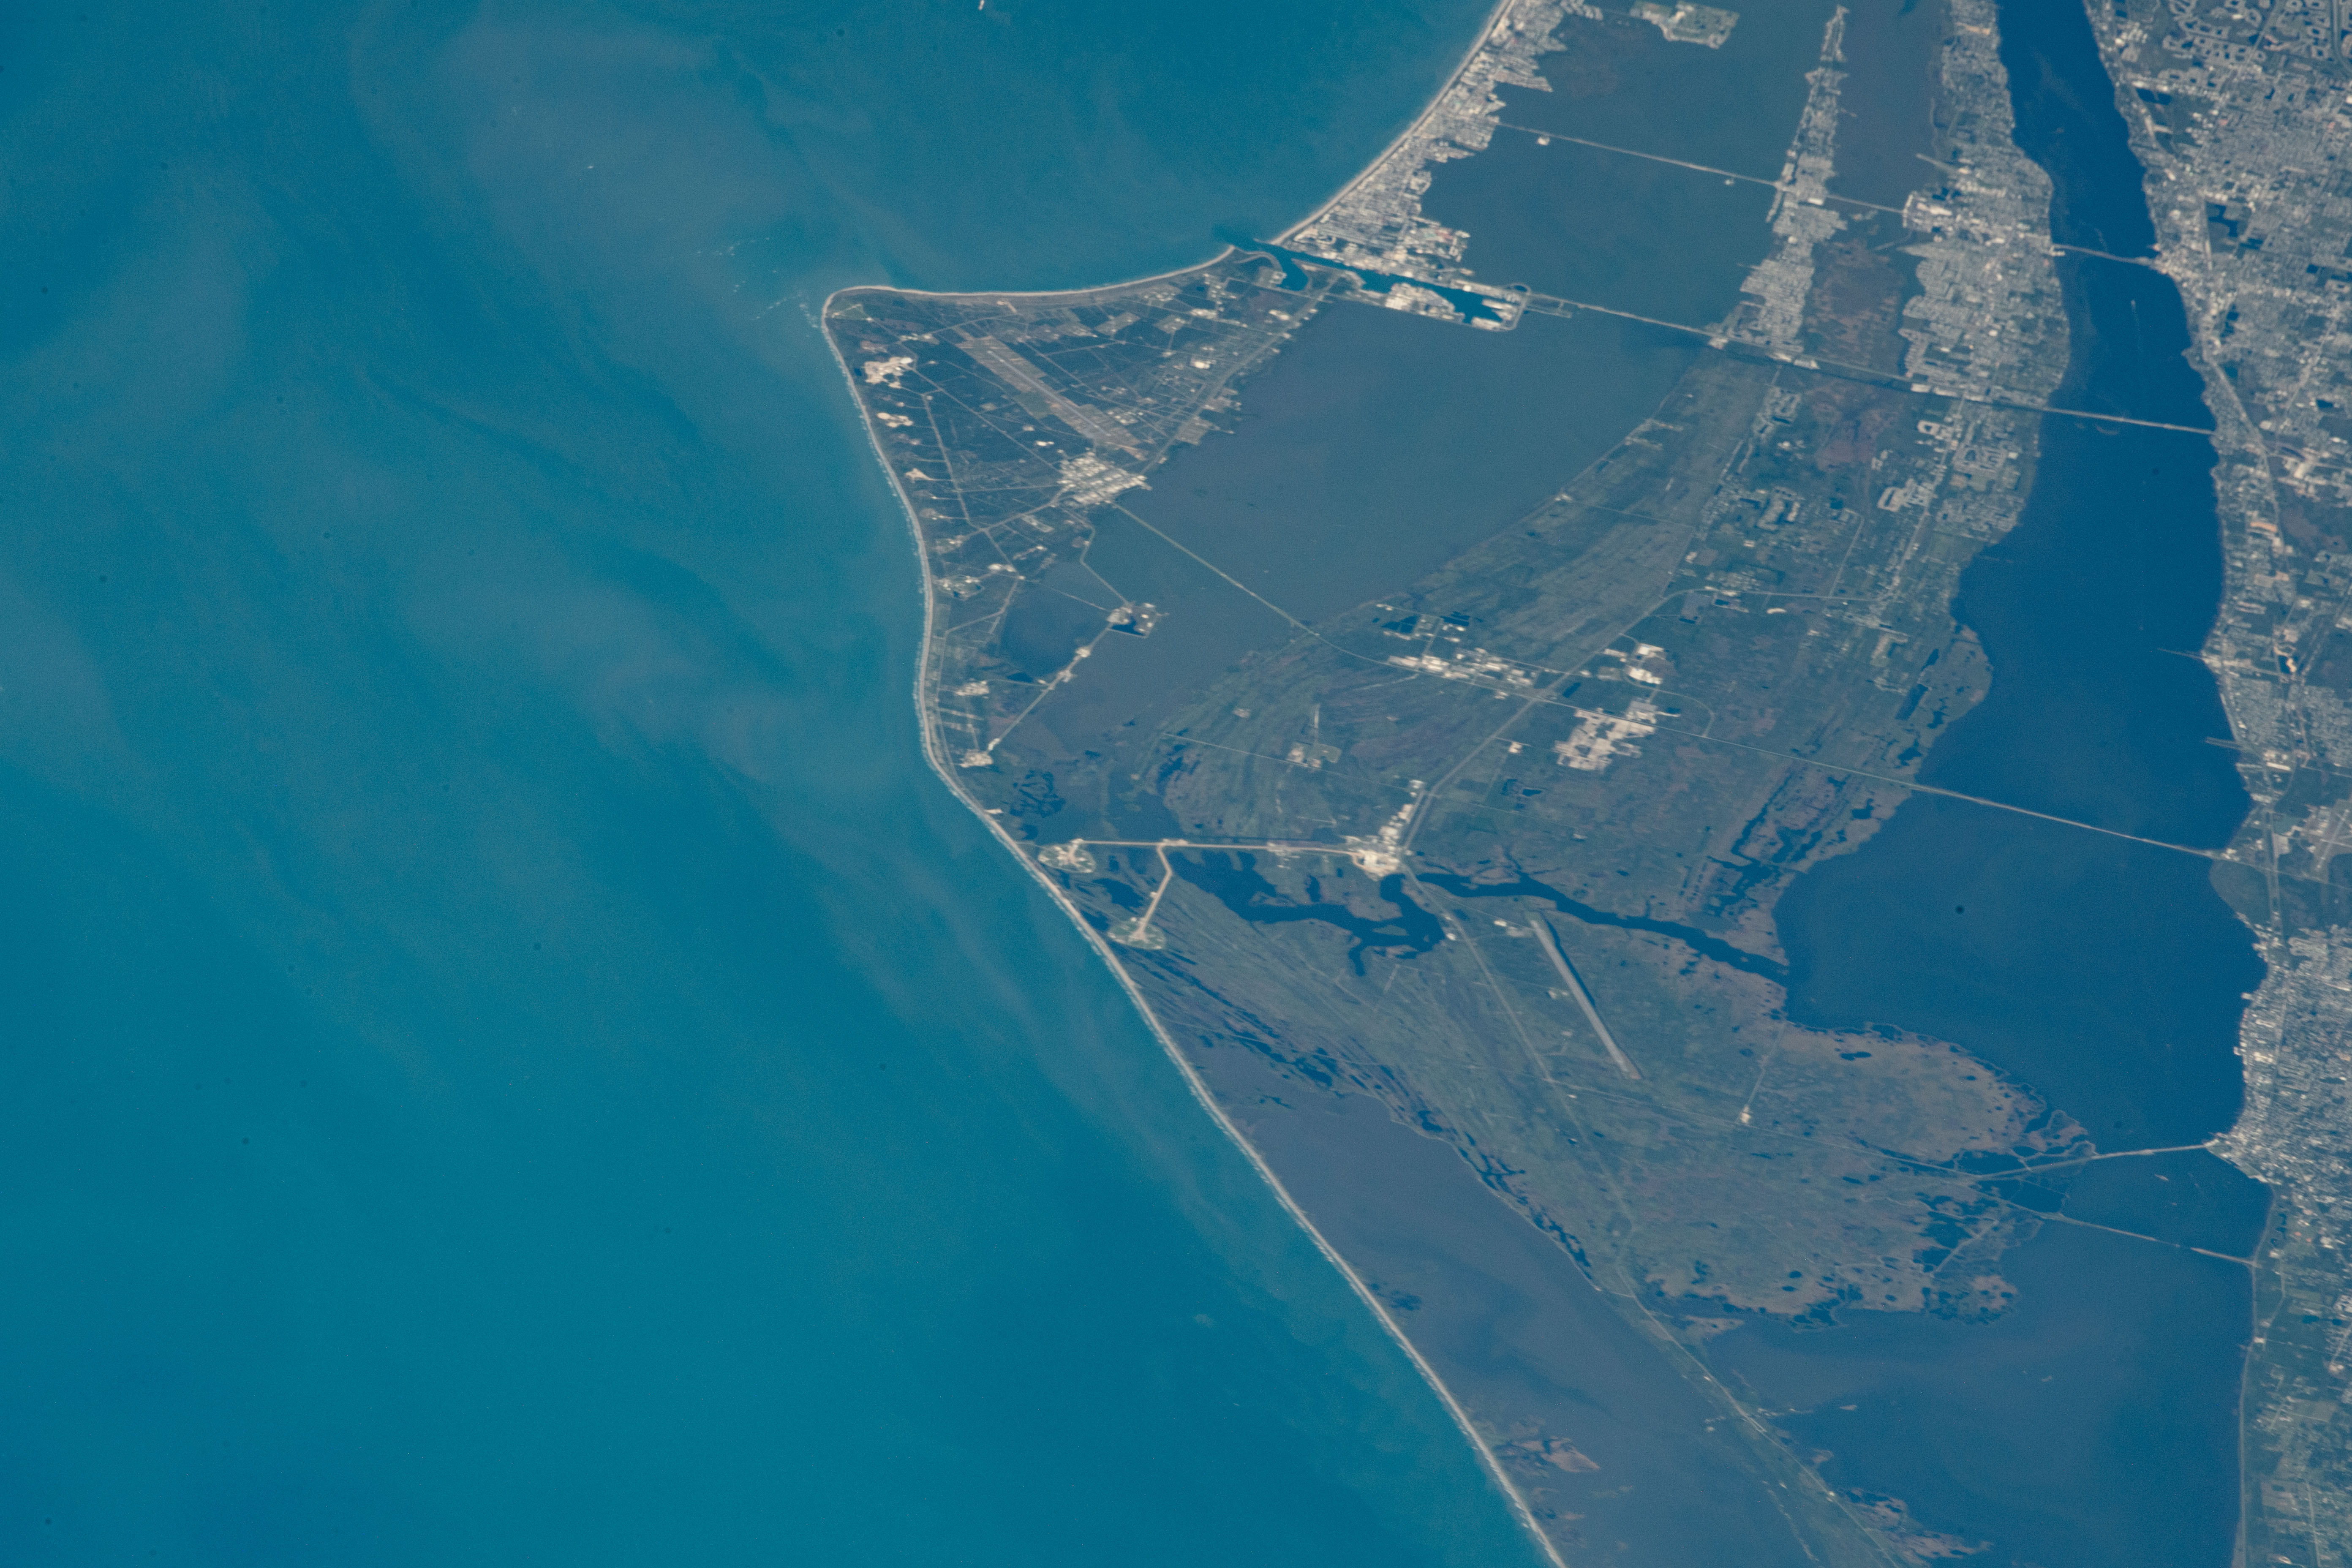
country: USA-FLORIDA
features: BANANA RIVER, INDIAN RIVER, CANAVERAL BIGHT
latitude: 28.6
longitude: -80.7
